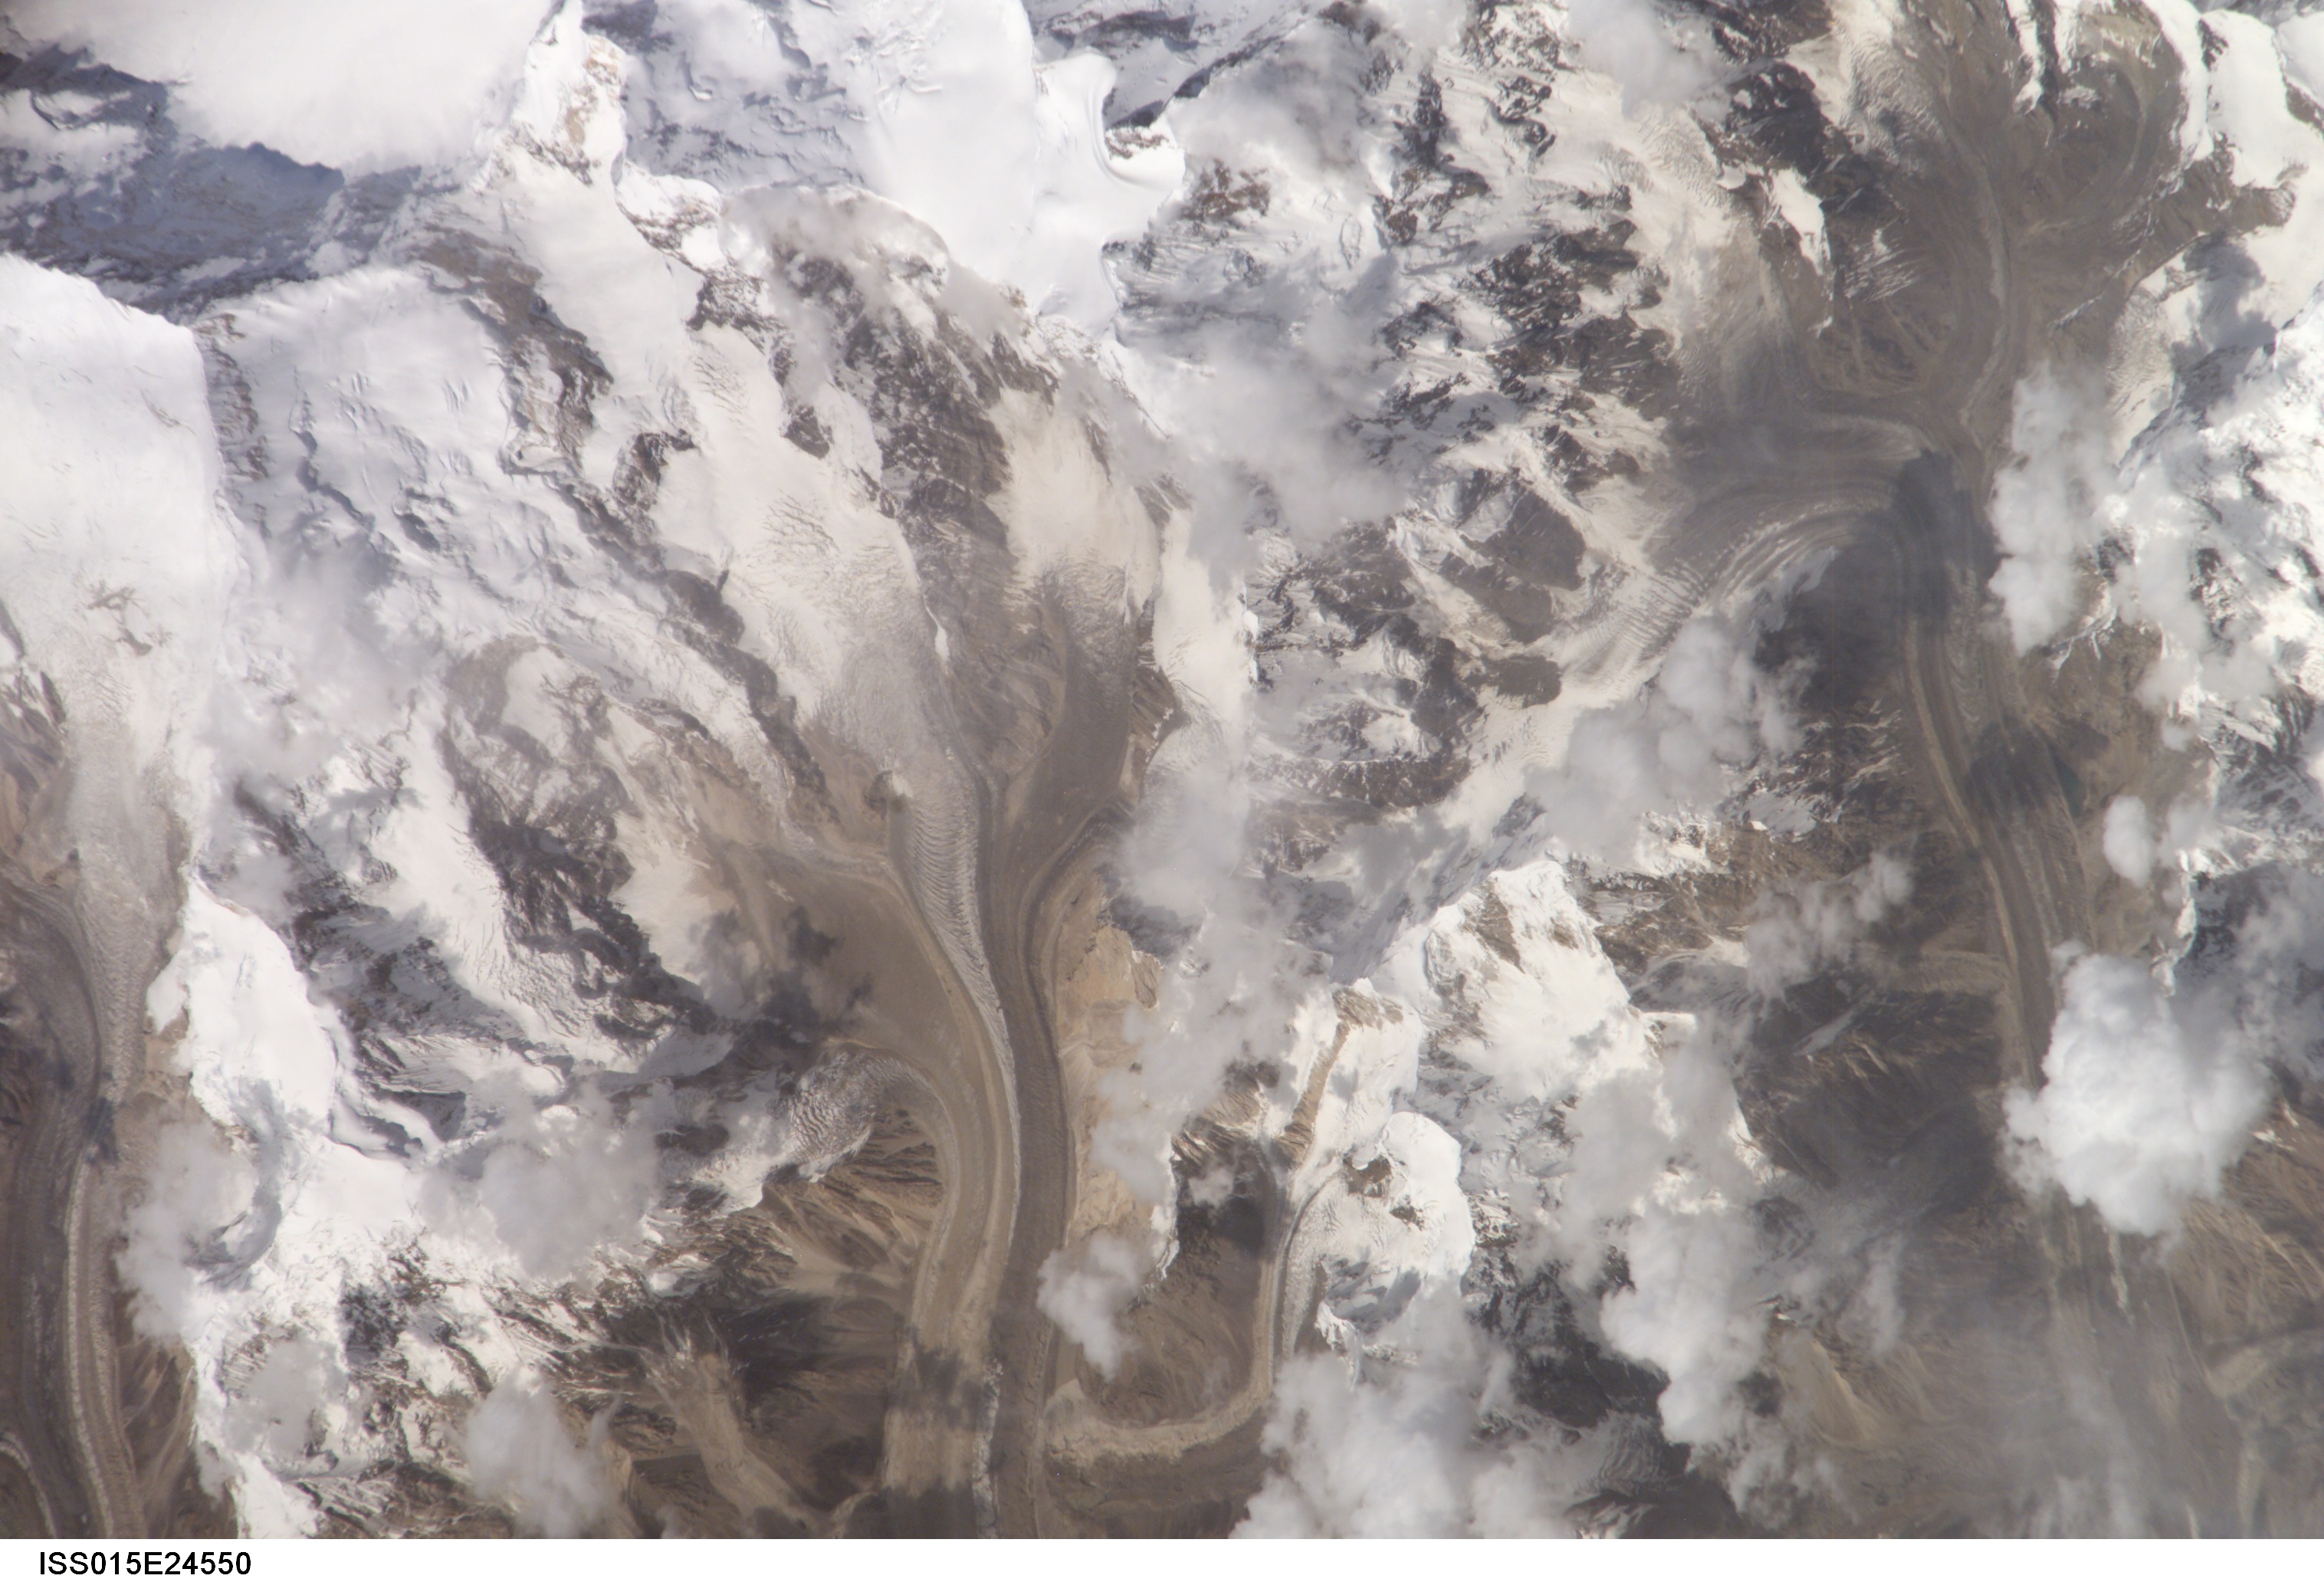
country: CHINA
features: VALLEY GLACIERS, C. TIEN MTS.
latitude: 42.0
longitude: 80.3
